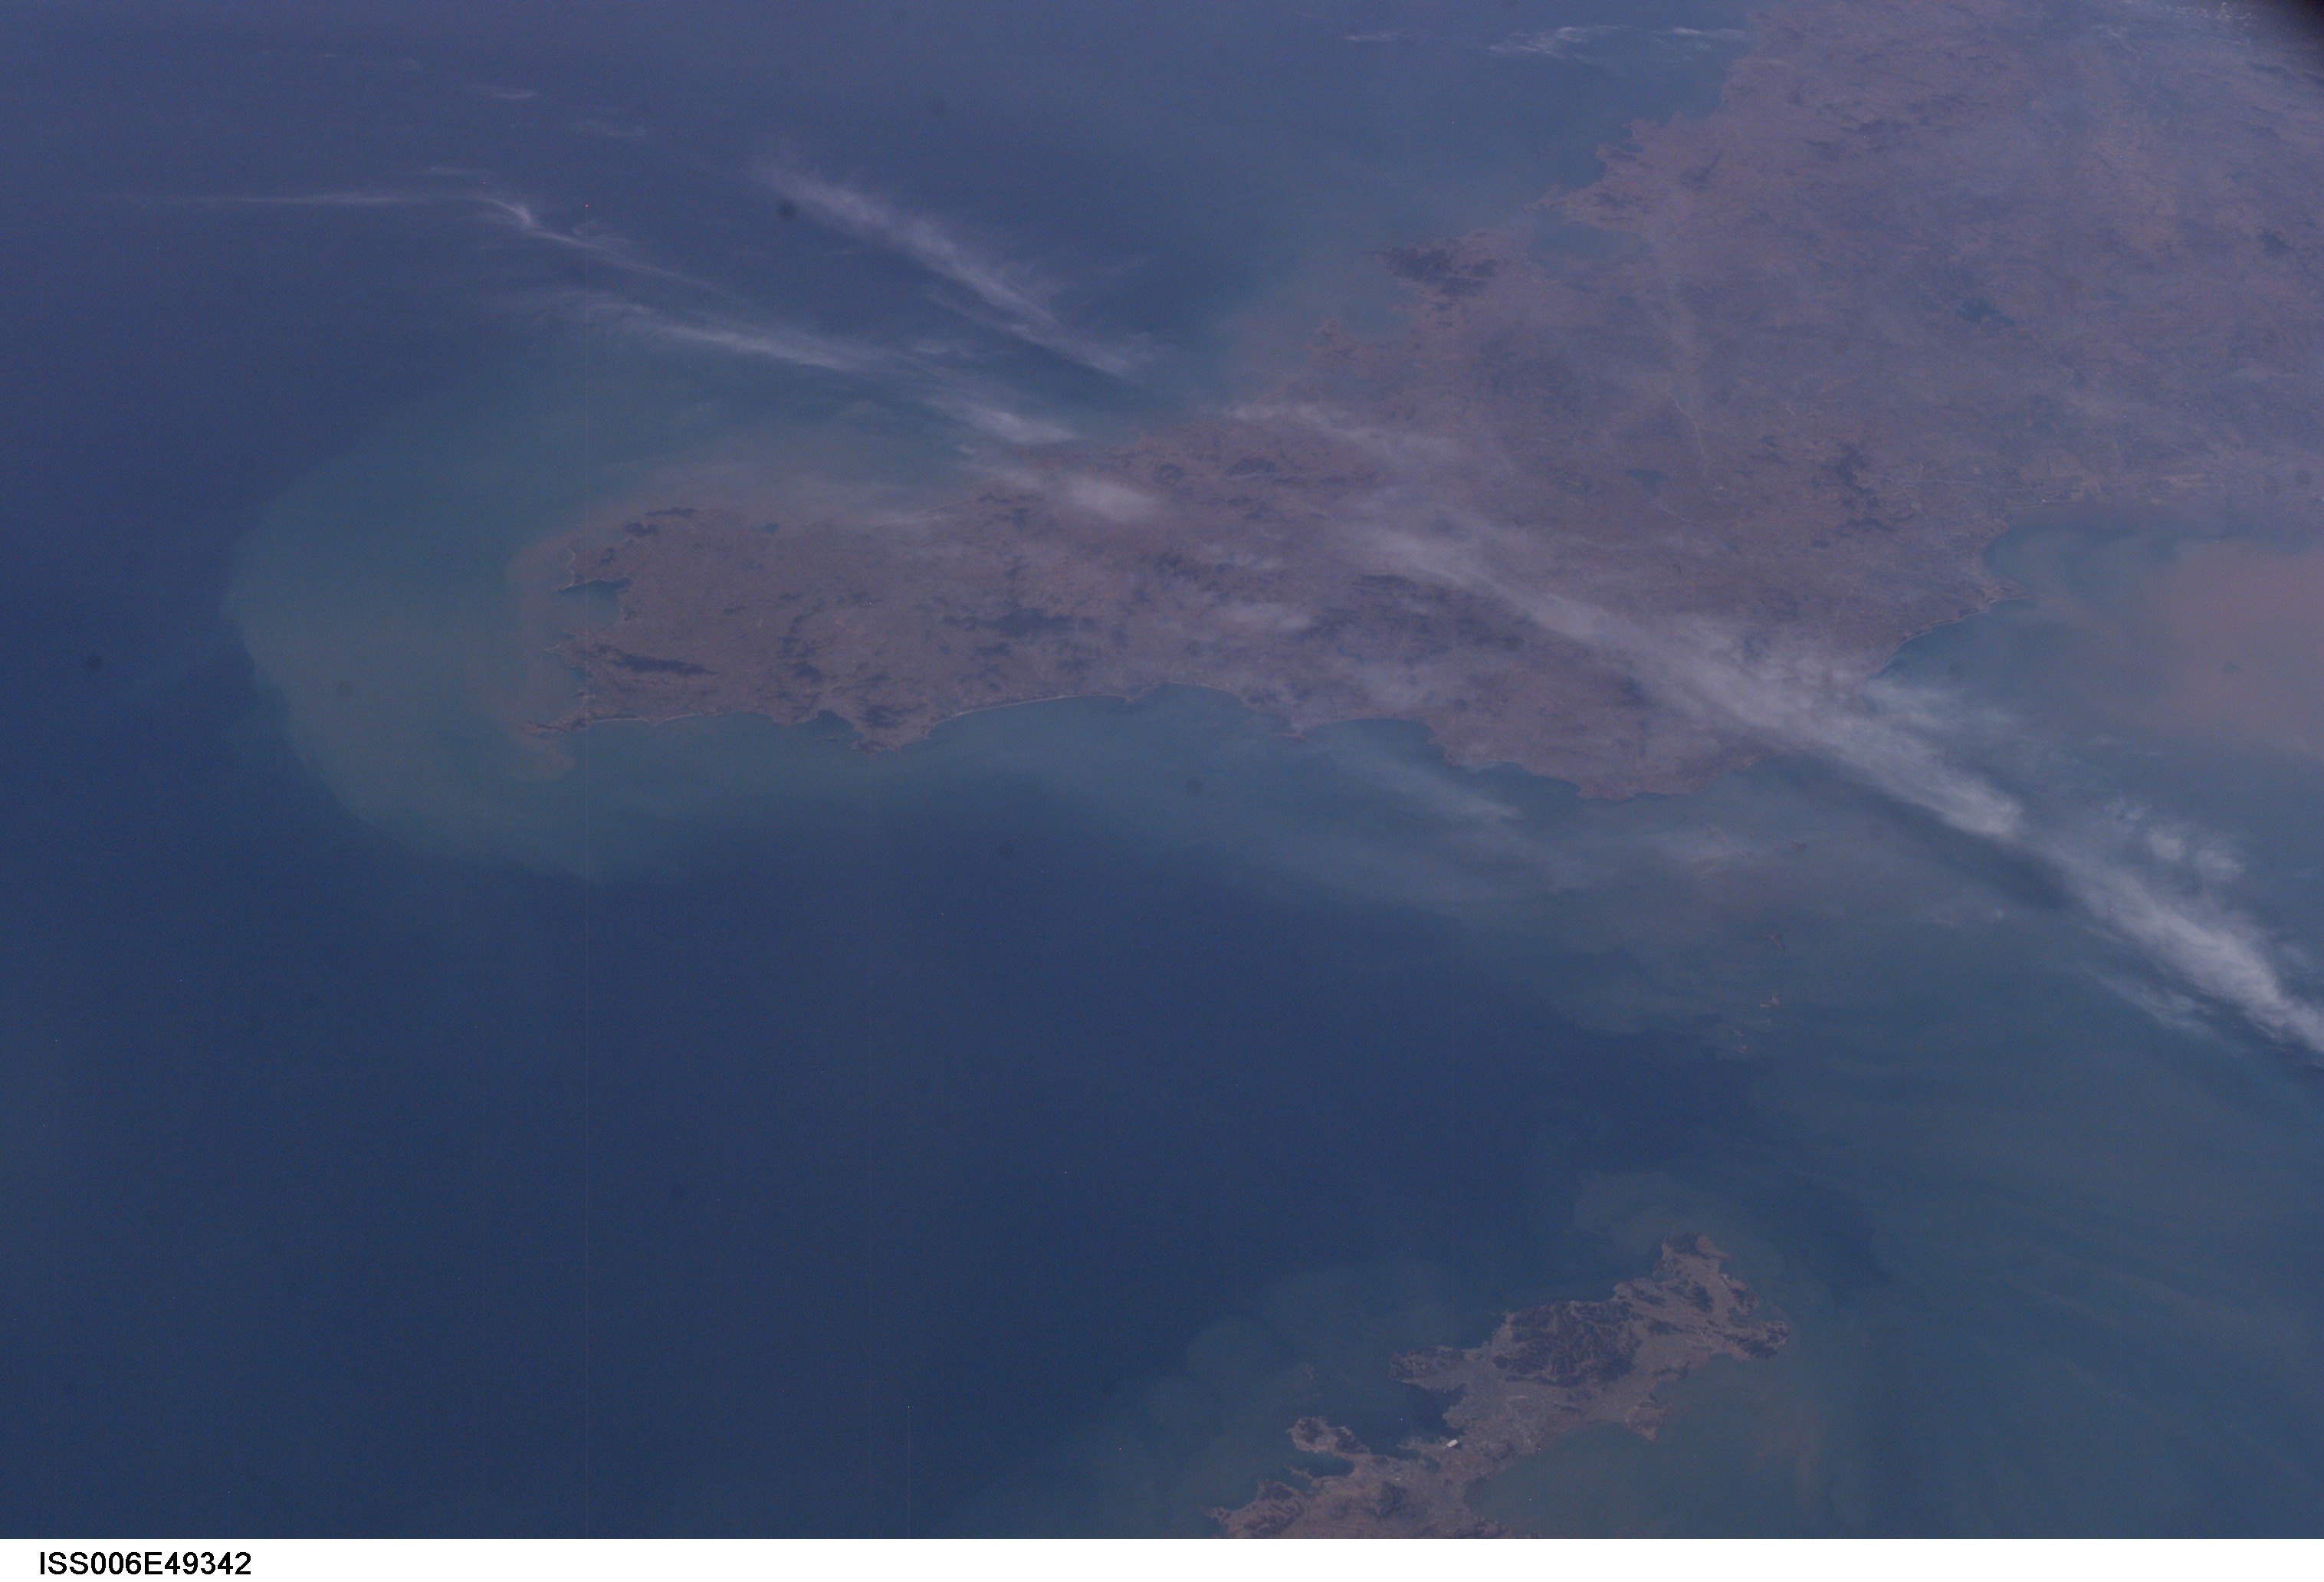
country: CHINA
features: BOHAI STRAIT
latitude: 38.0
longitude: 121.5
